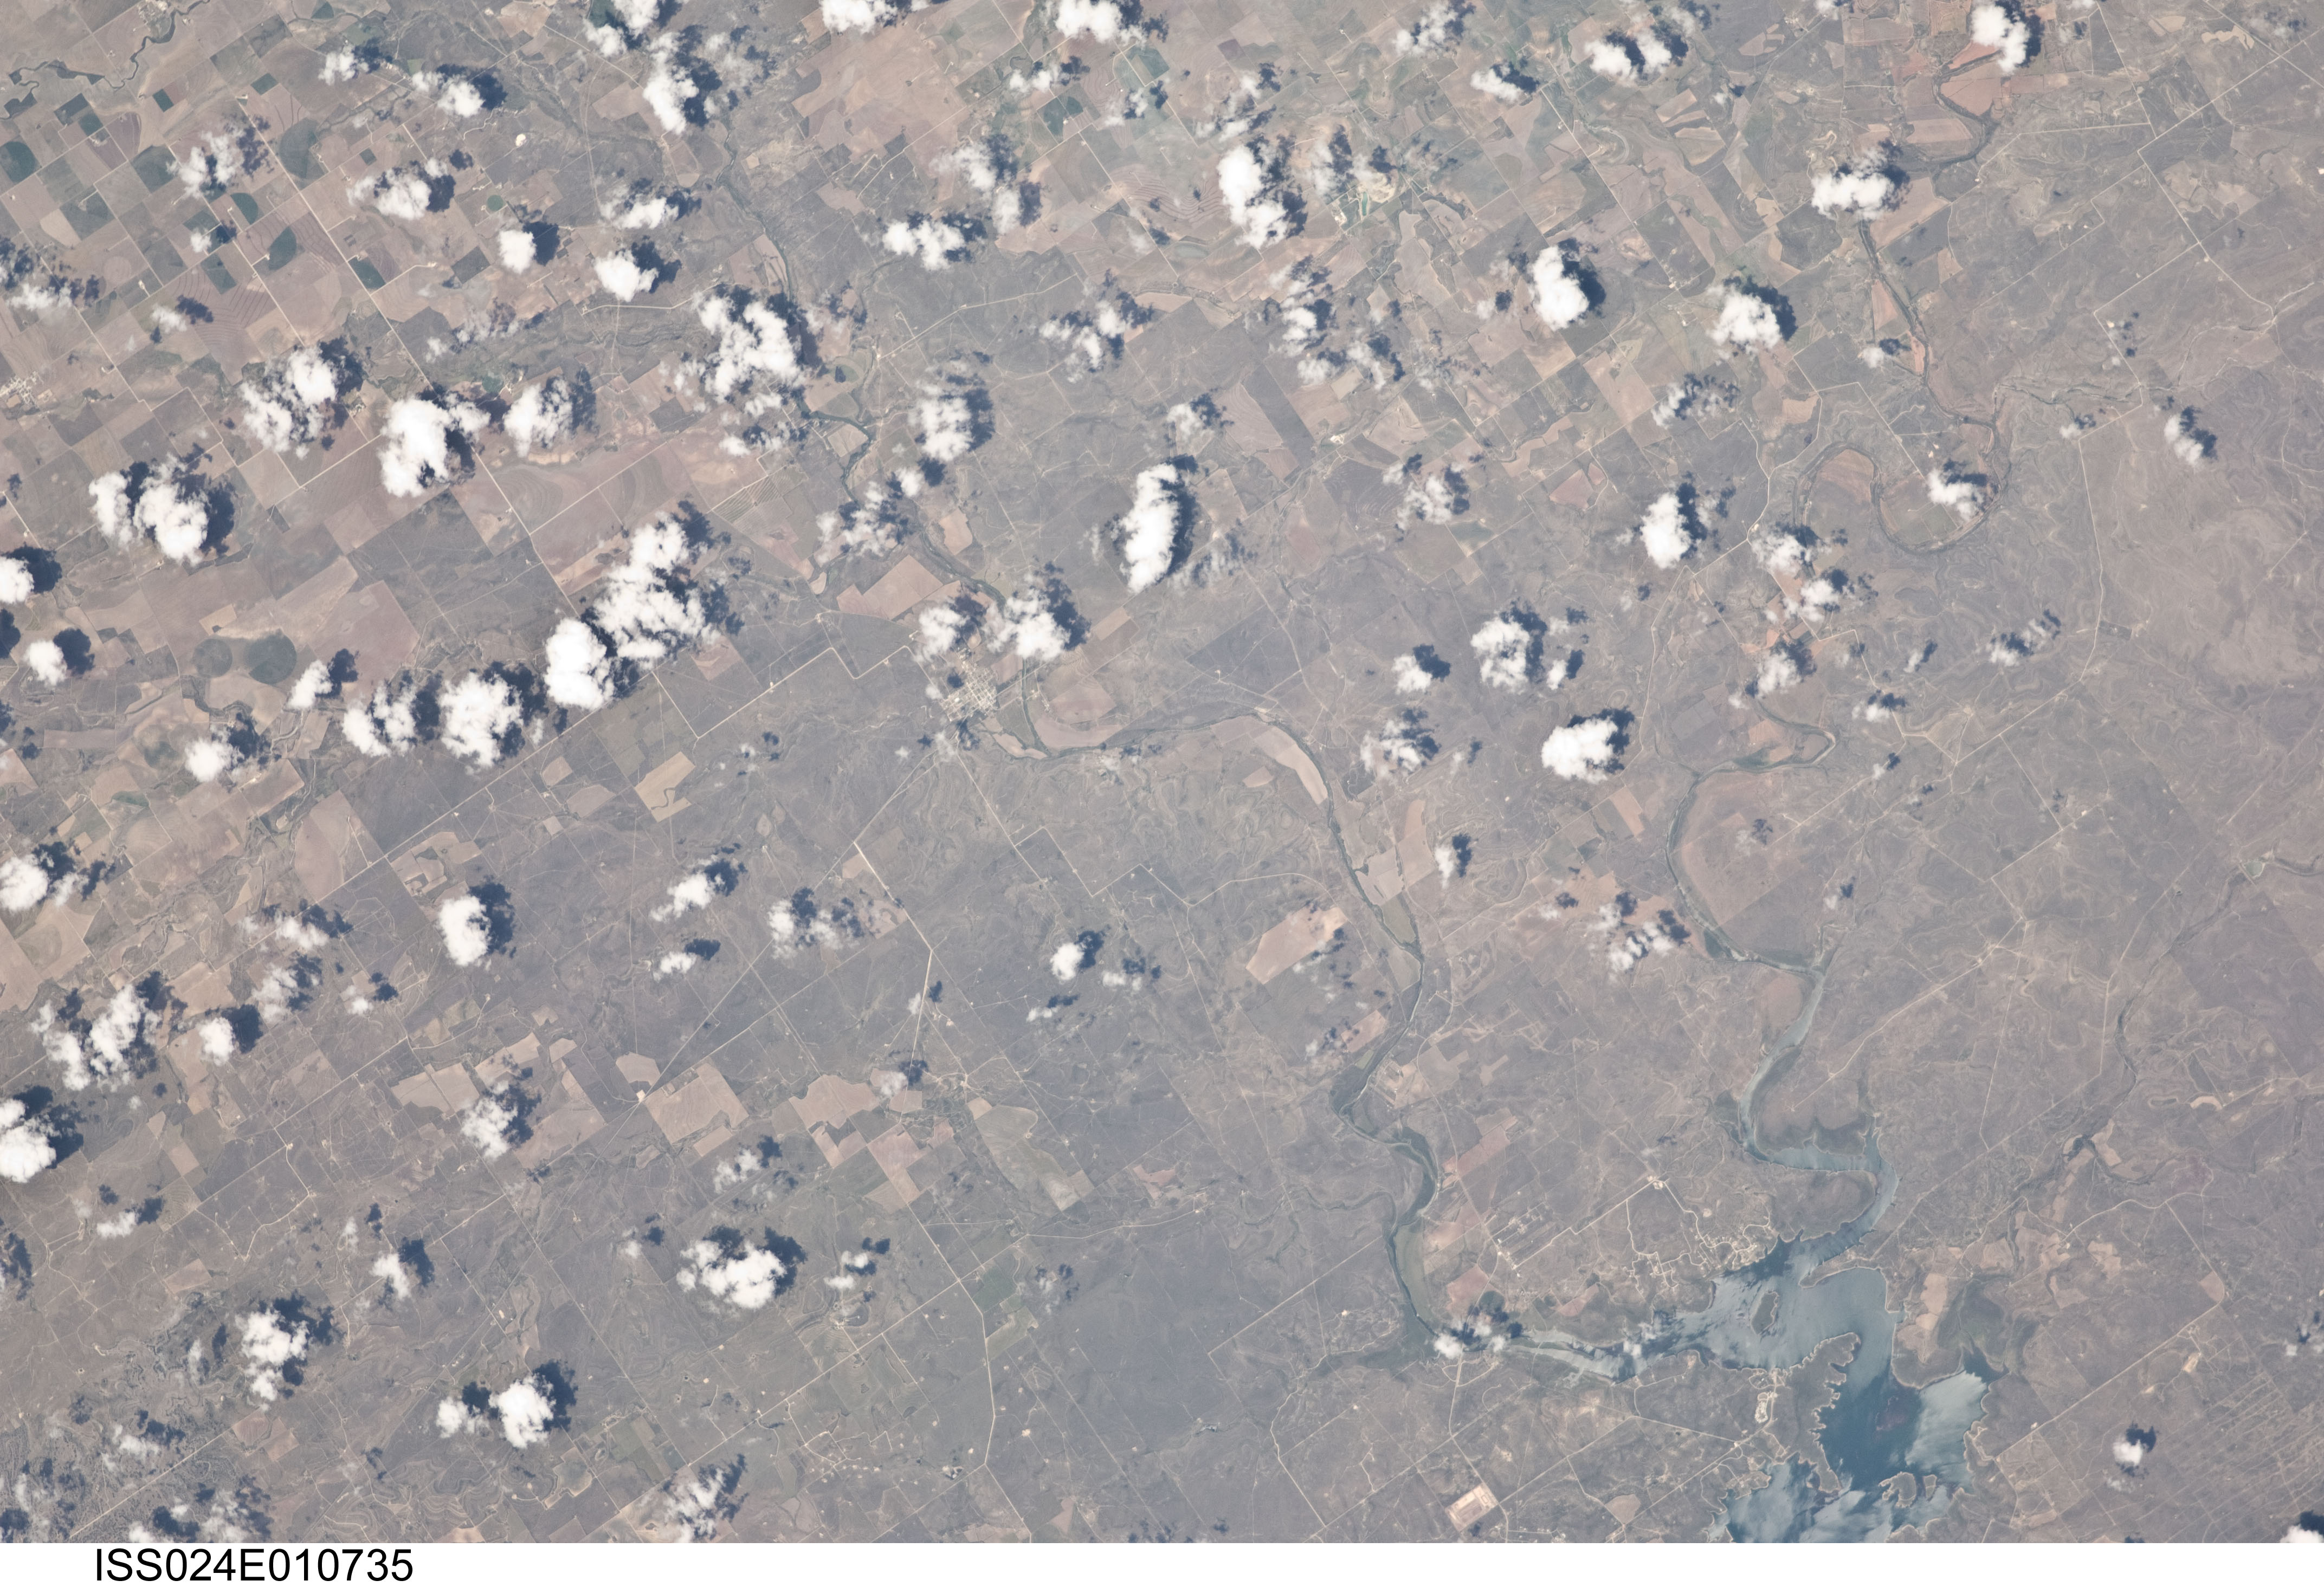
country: USA-TEXAS
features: COLORADO R., PAINT ROCK, OH IVIE RESERVOIR
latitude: 31.5
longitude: -99.9
